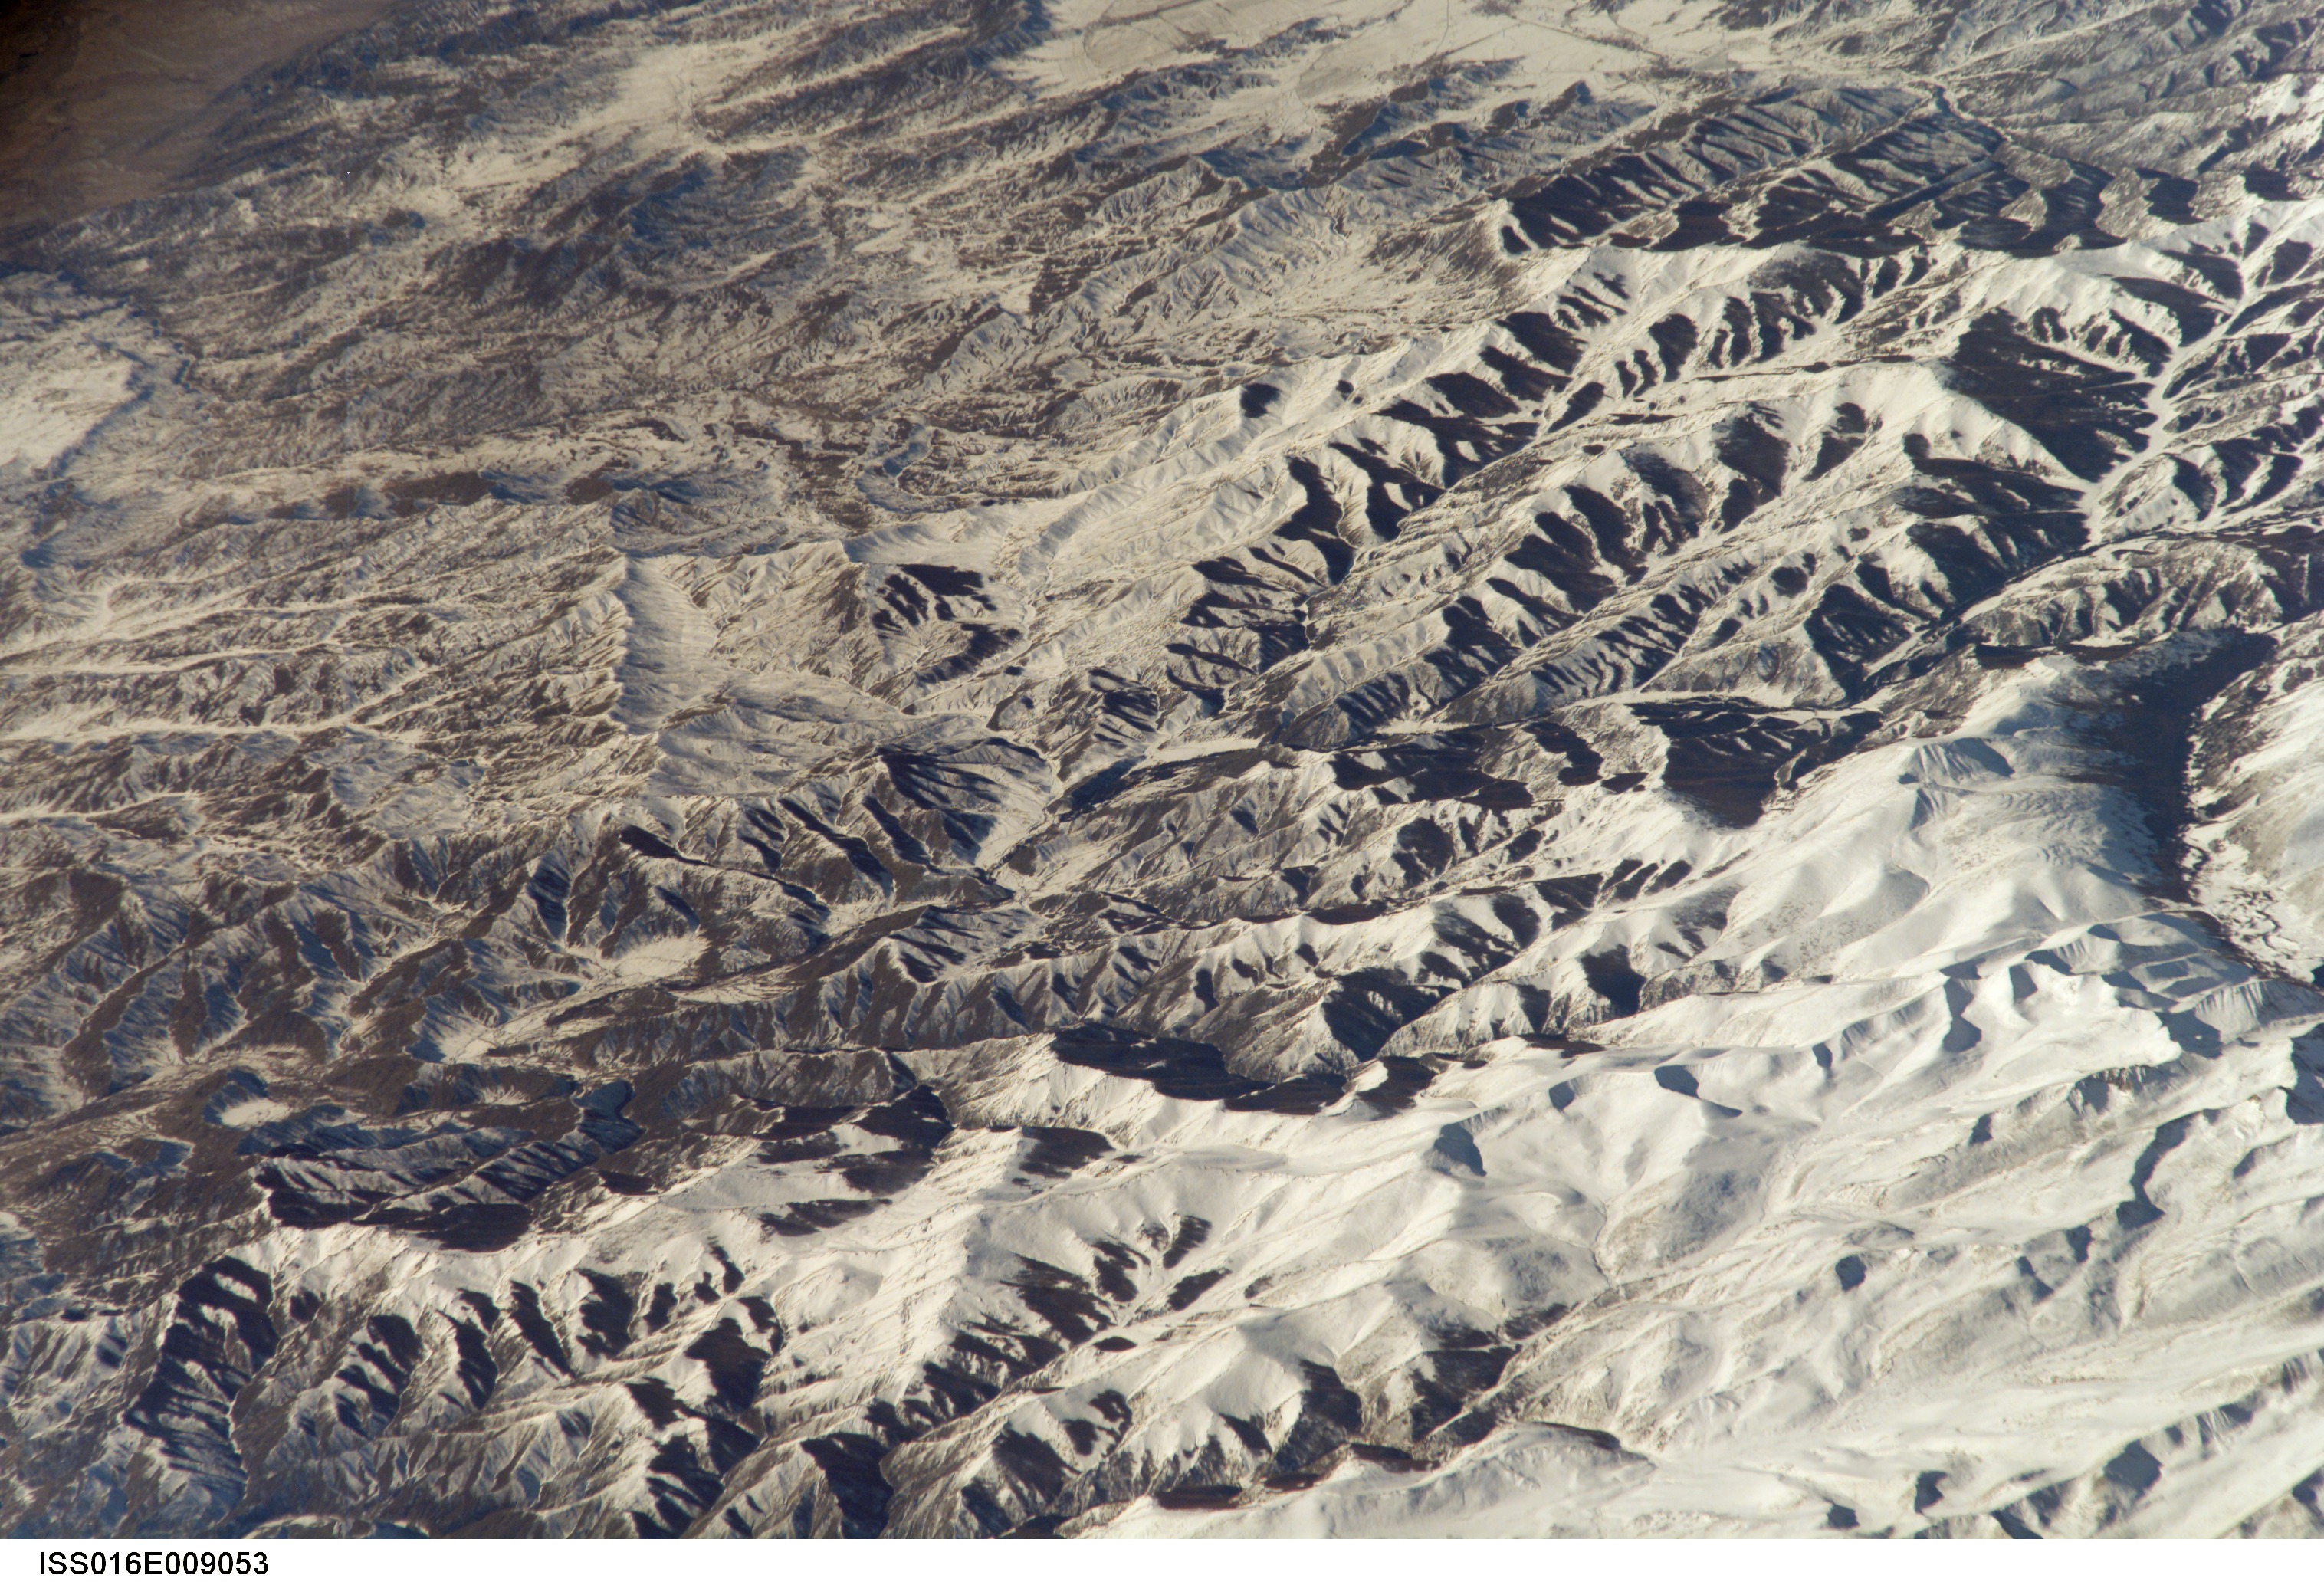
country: CHINA
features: ALTAI MOUNTAINS, SNOW
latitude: 47.0
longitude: 90.2
